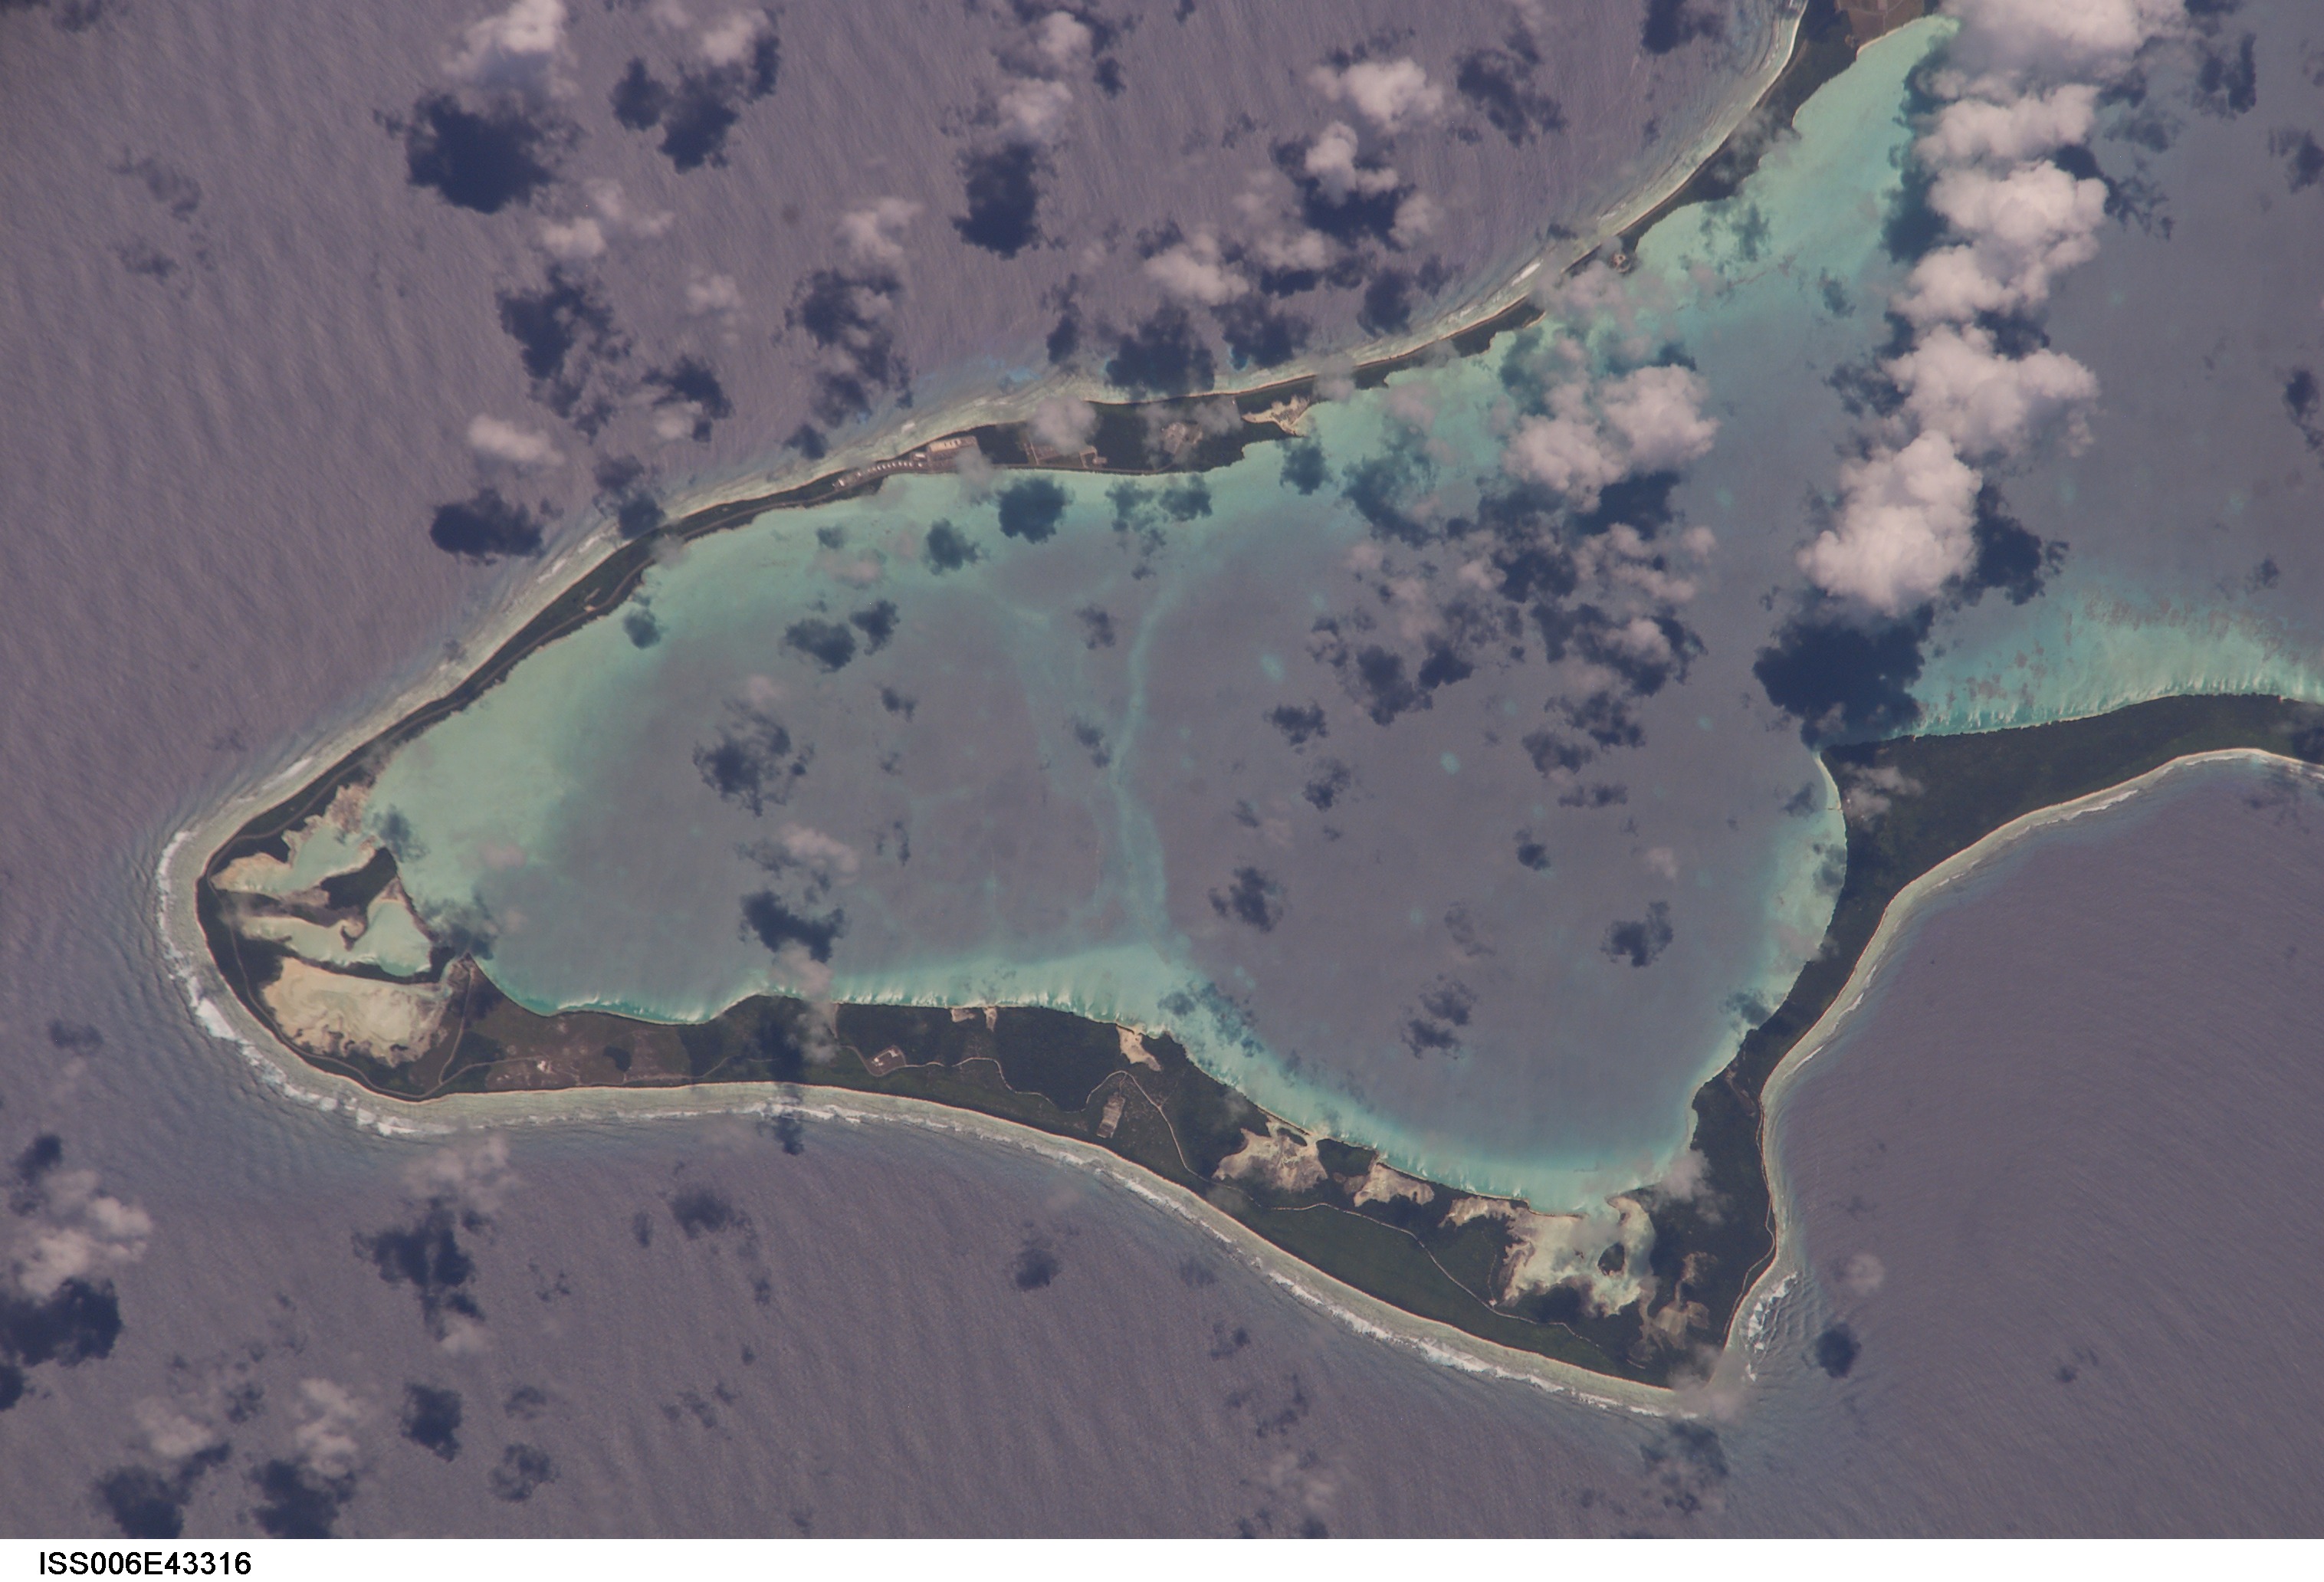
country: CHAGOS ARCHIPELAGO
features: DIEGO GARCIA ATOLL, SOUTH END
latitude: -7.5
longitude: 72.5
